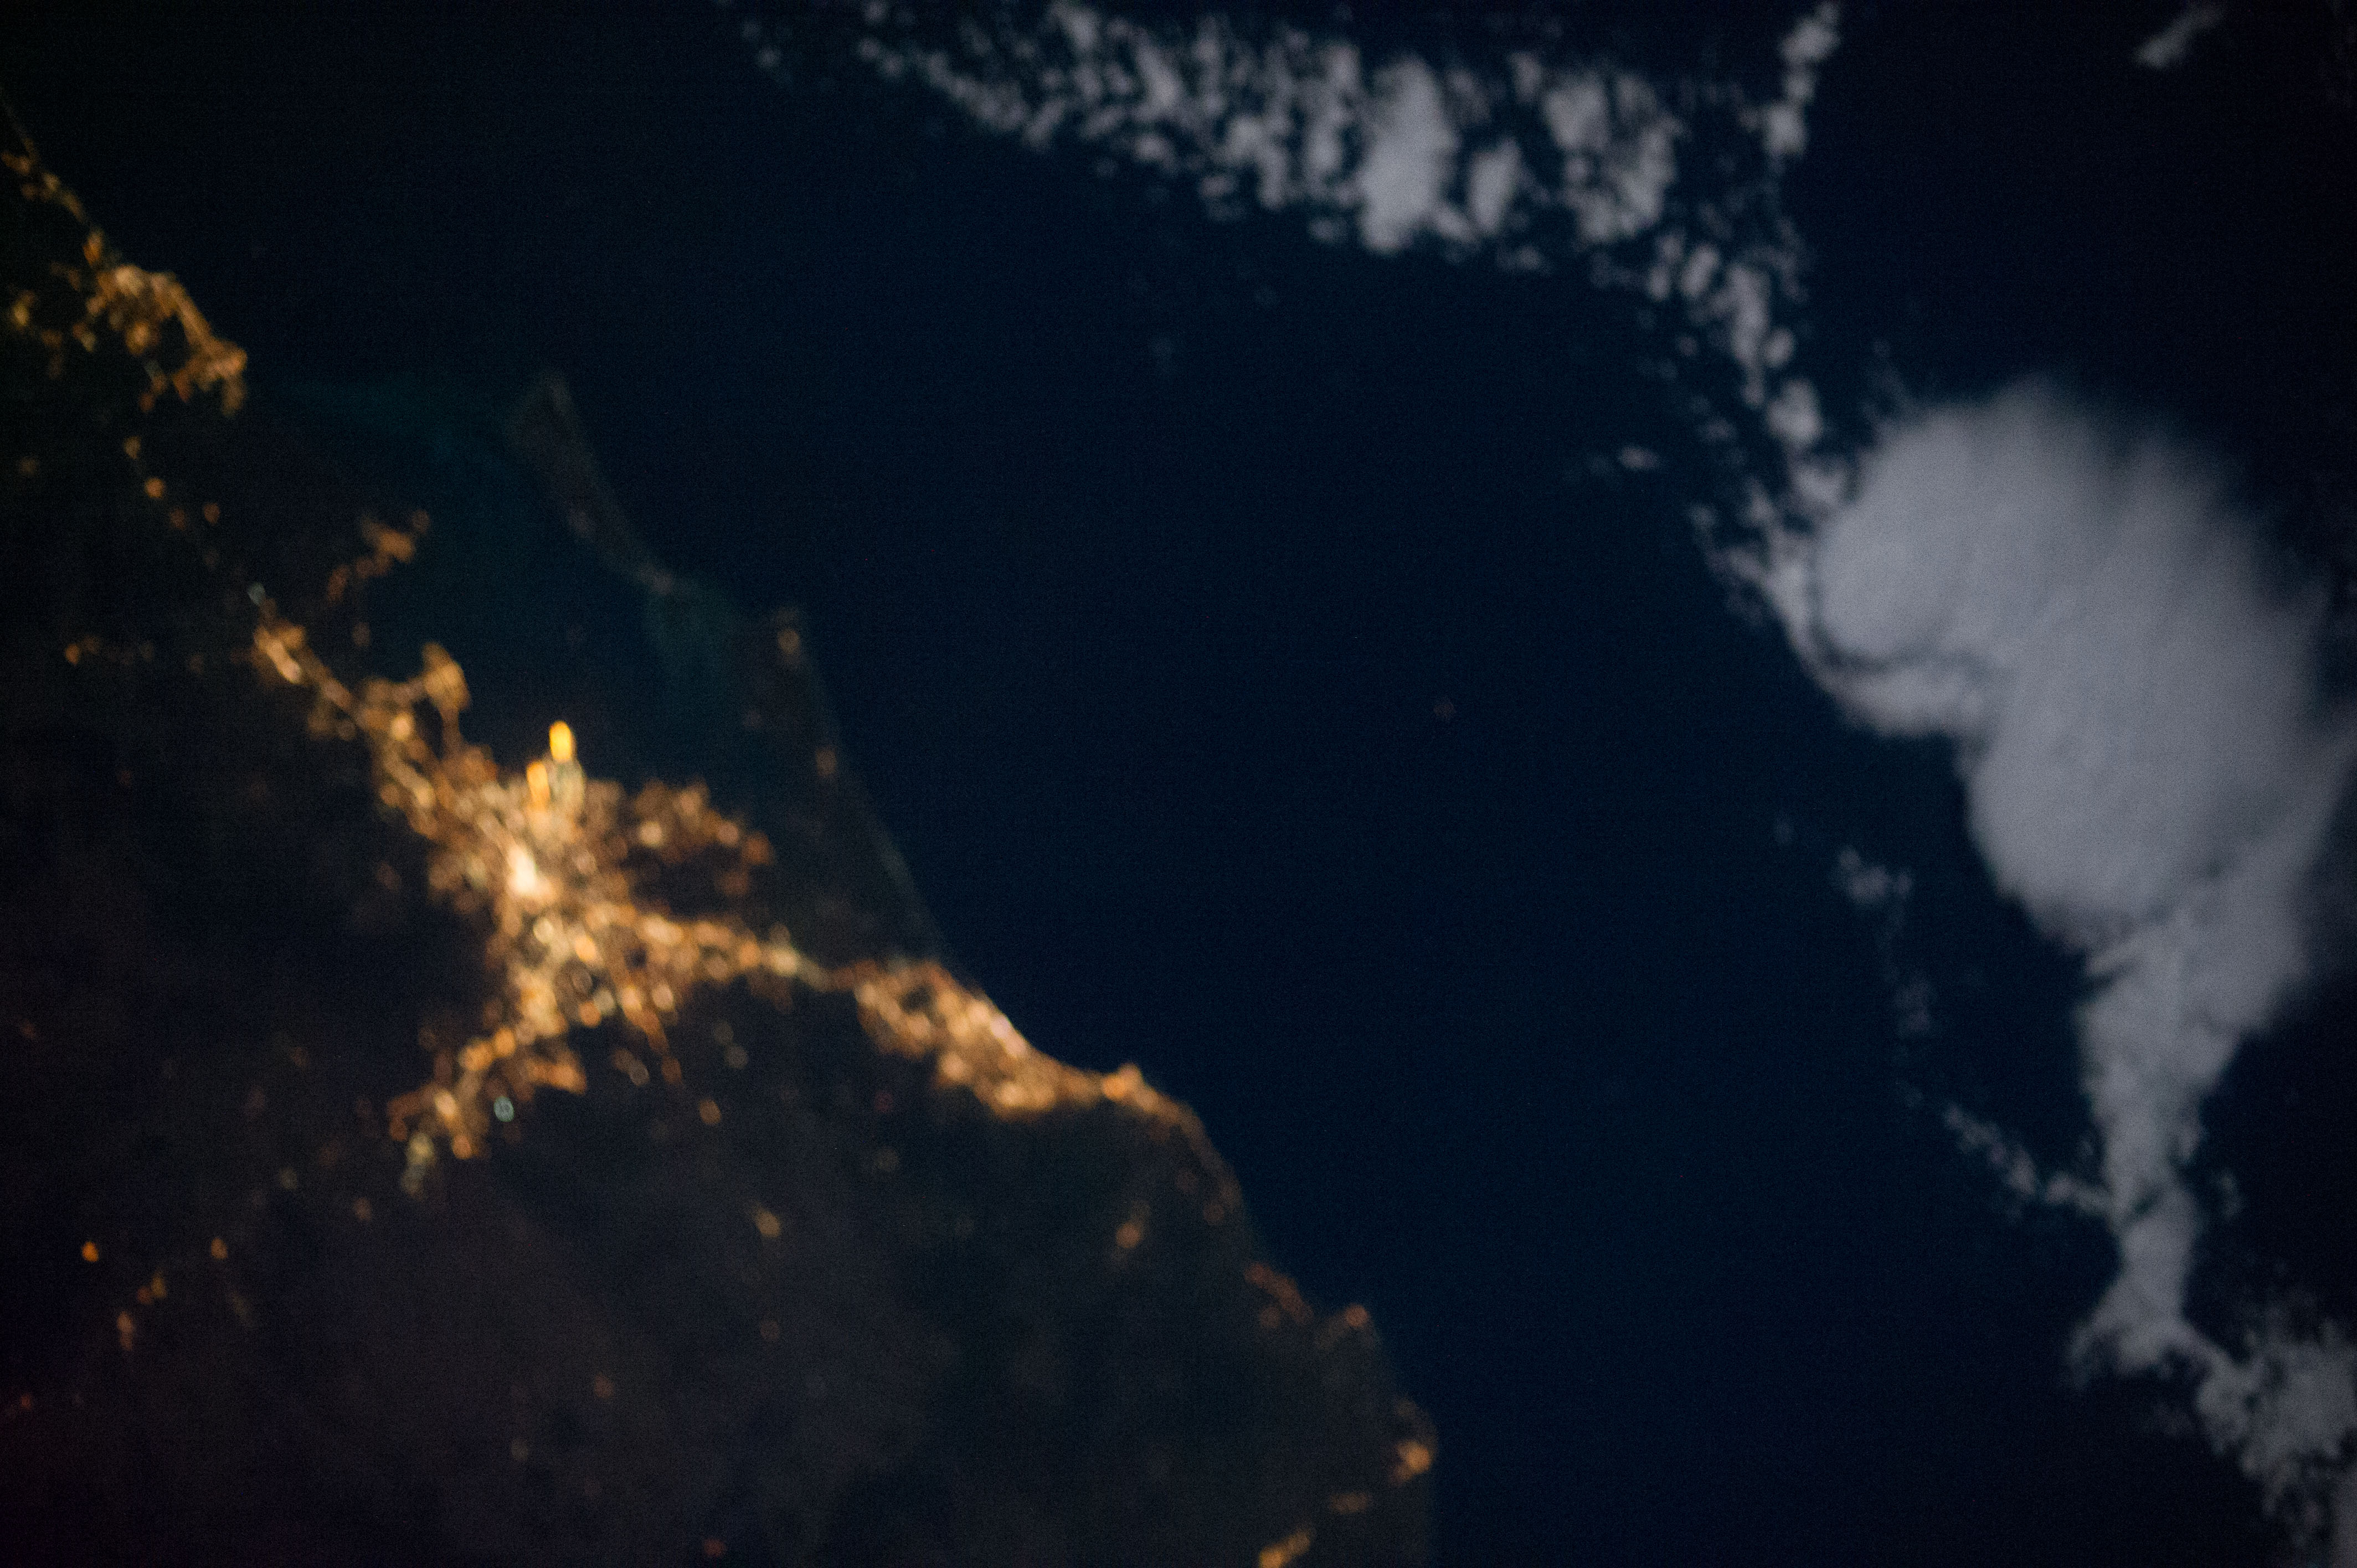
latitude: -27.5
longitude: 153.0
